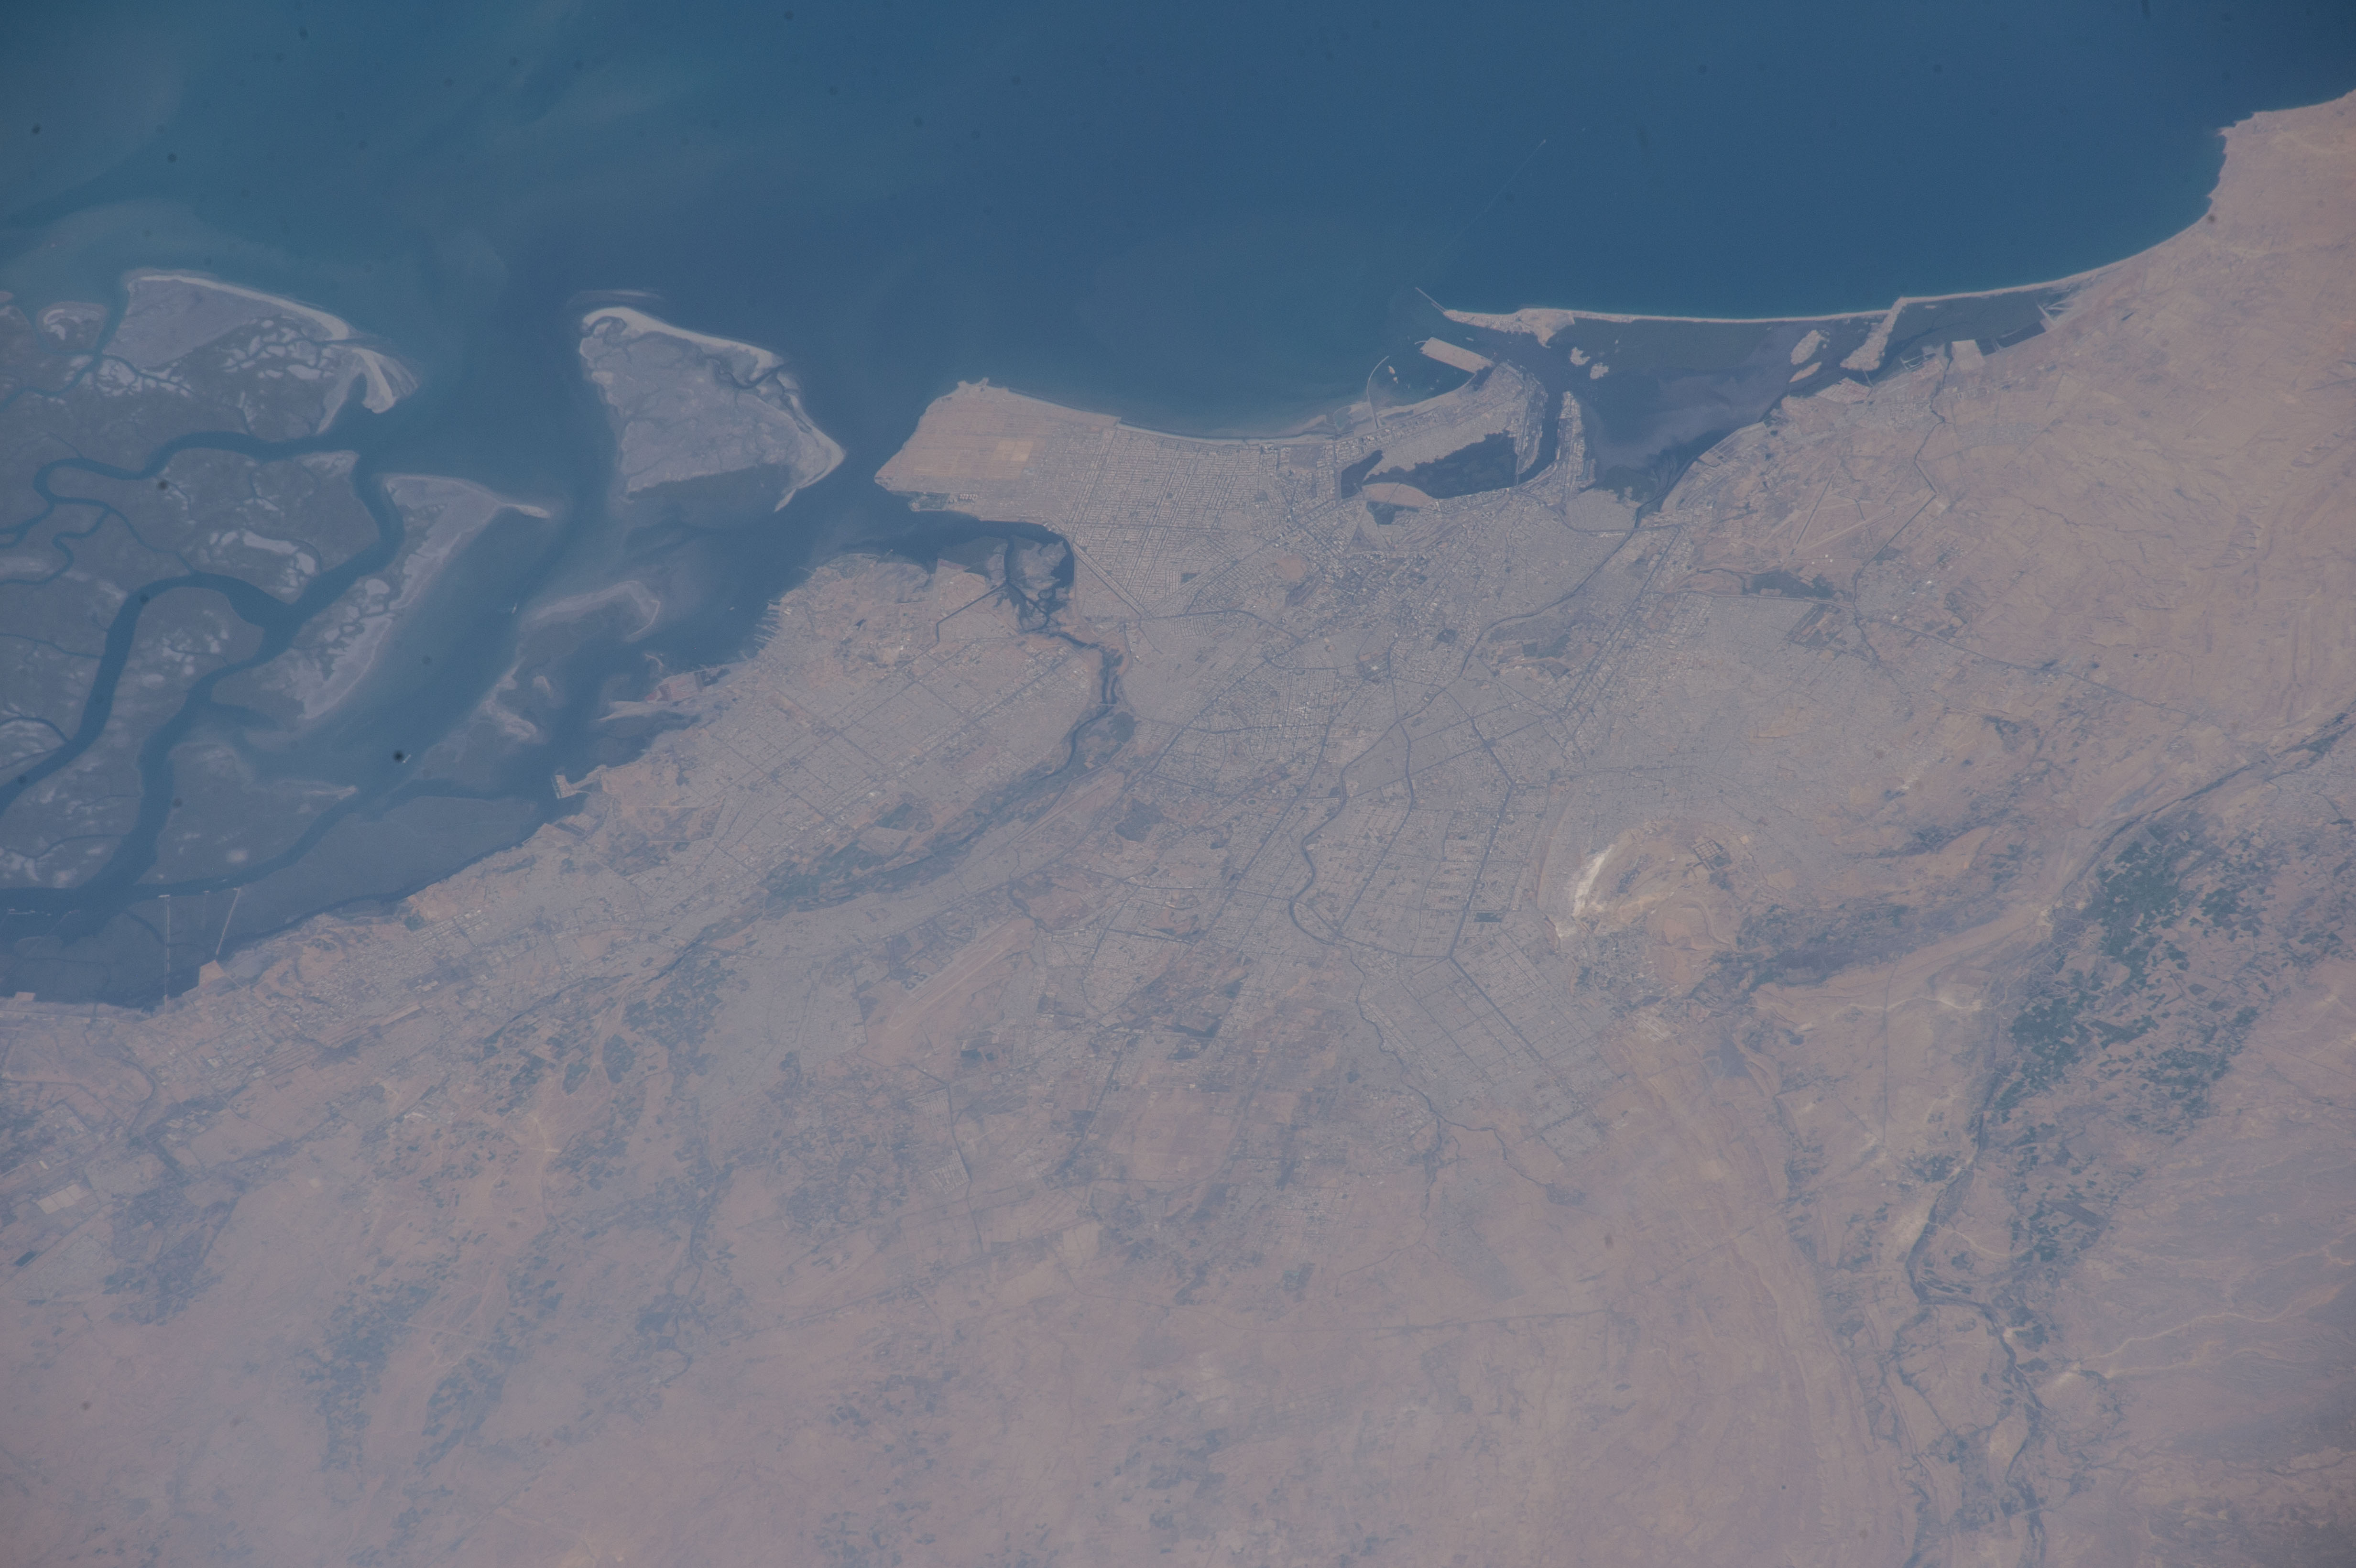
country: PAKISTAN
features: MANGOPIR MOUNTAIN,BUDDO ISLAND,MALIR RIVER,HUB RIVER,CHINNA CREEK,BUNDLE ISLAND,PAKISTAN,SHAMSPIR ISLAND,KARACHI
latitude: 24.9
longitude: 67.1
